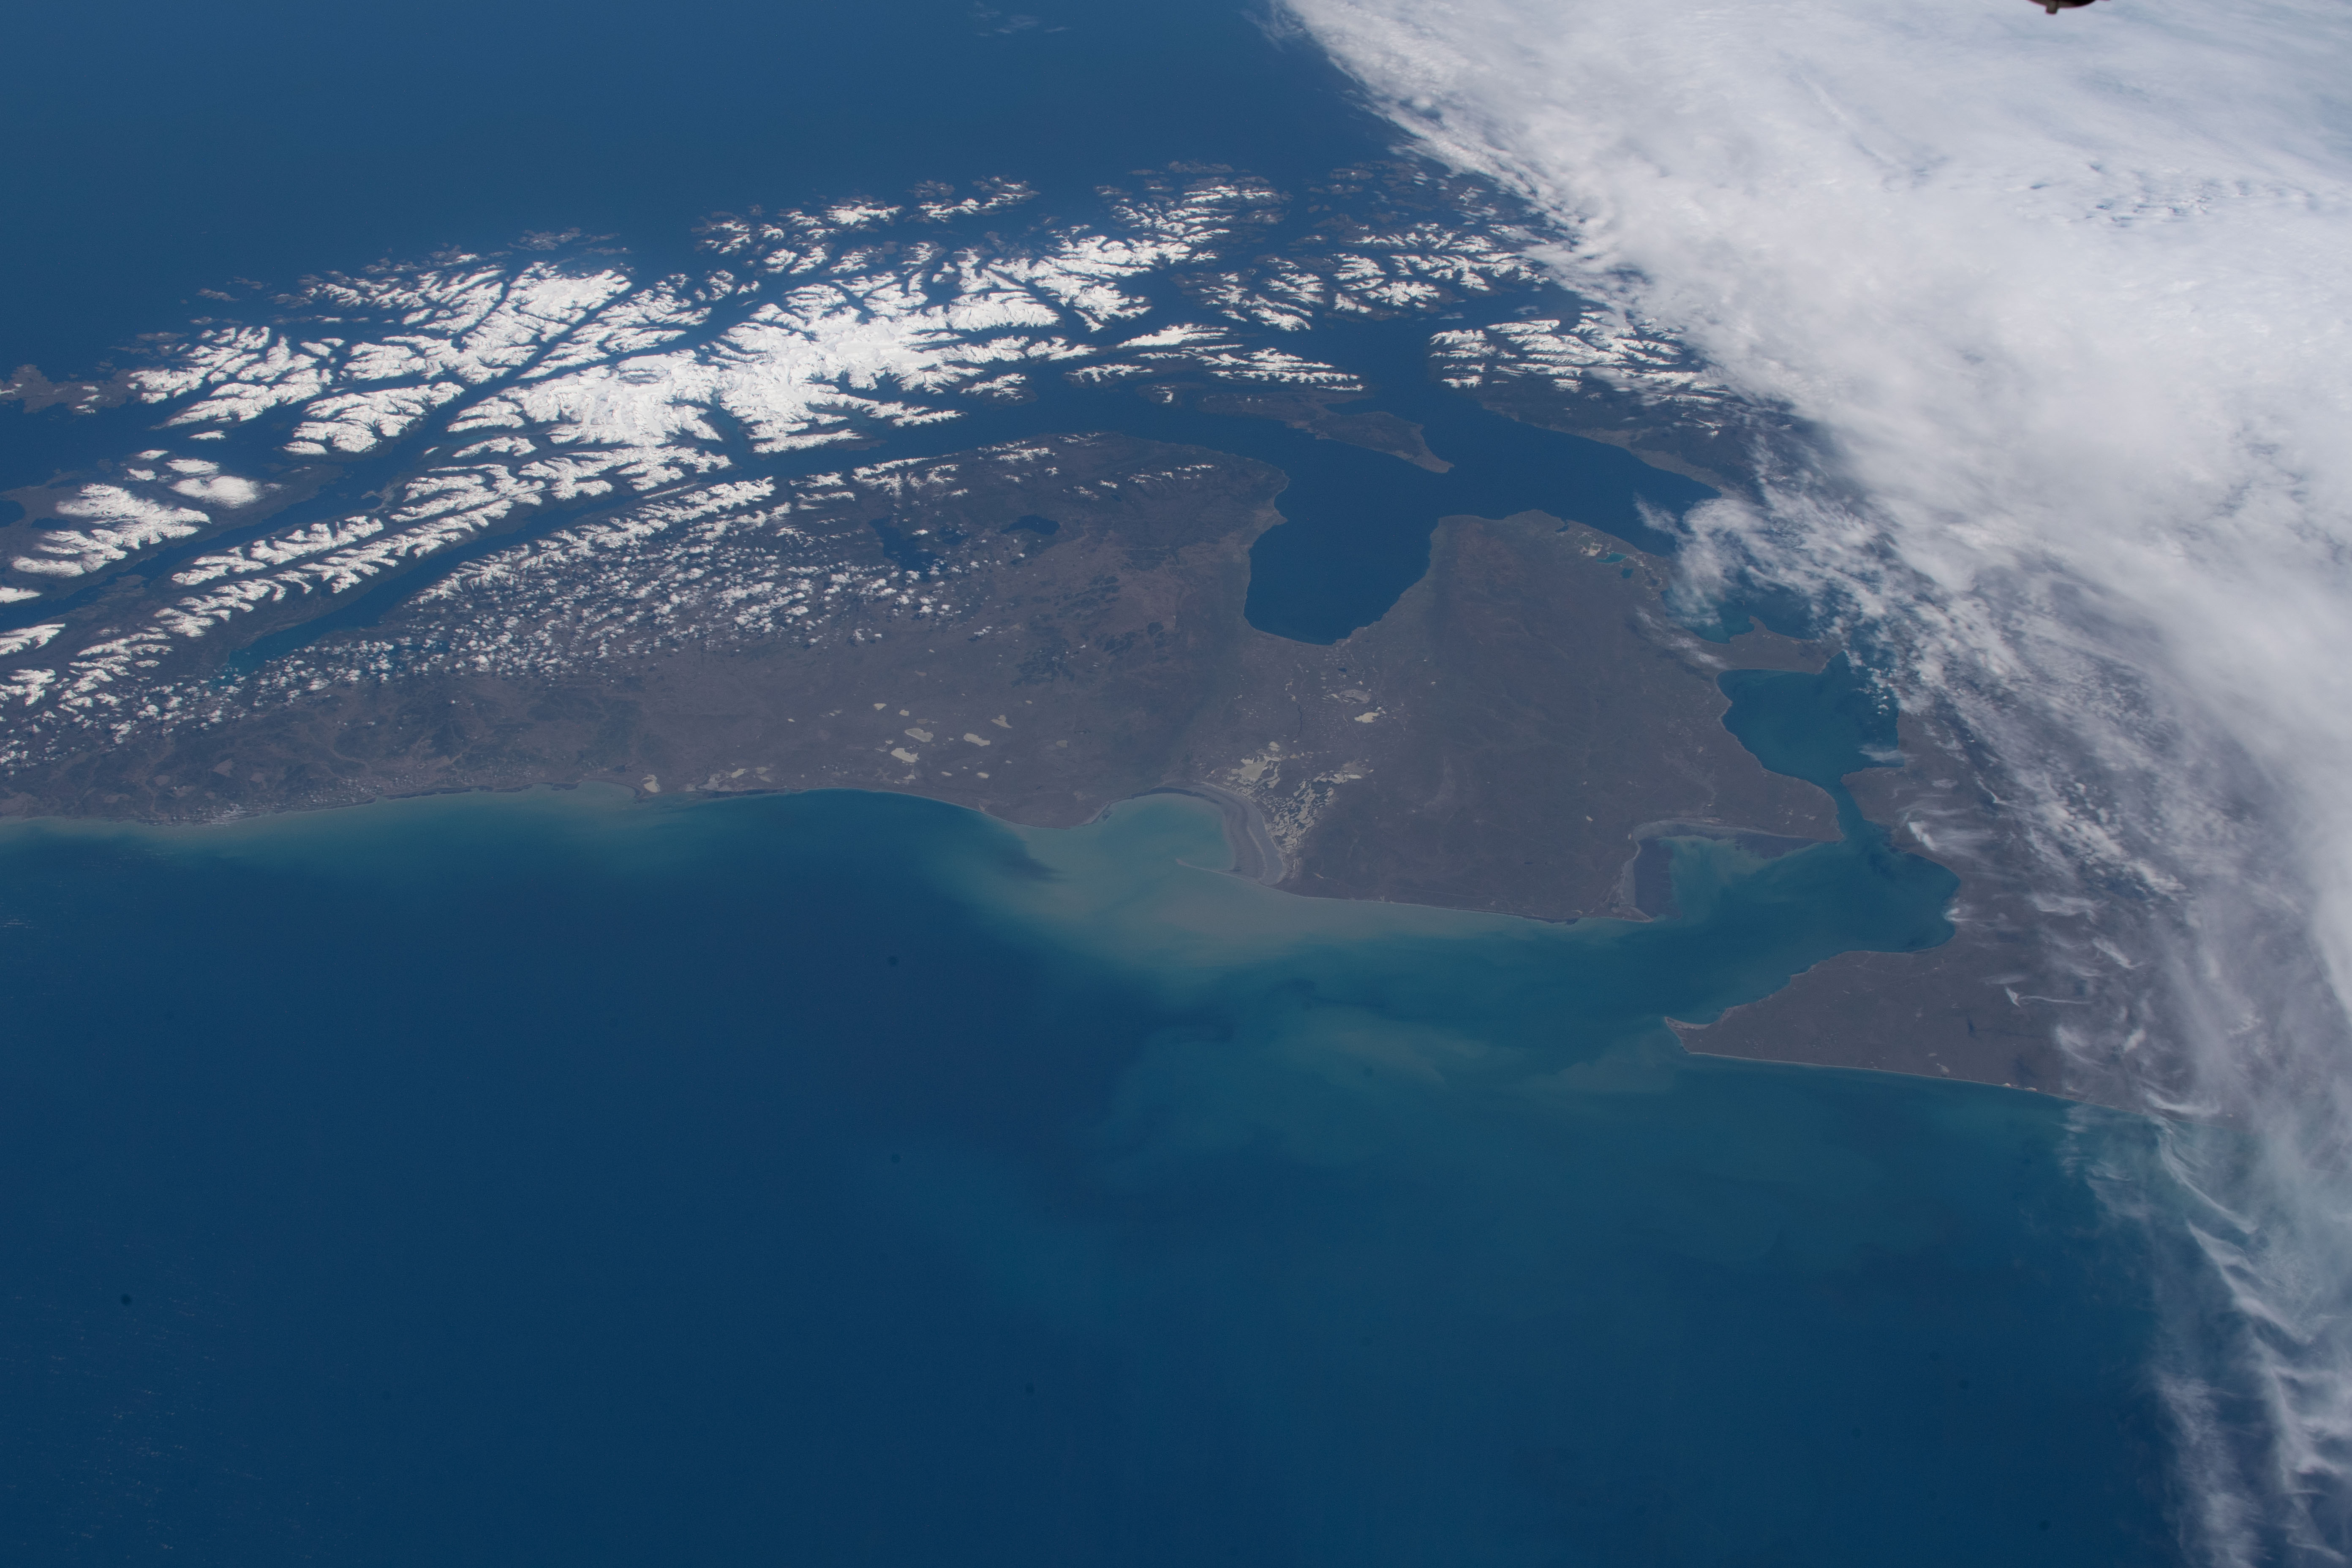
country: ARGENTINA
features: BAHIA LOMAS, CHILE
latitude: -53.5
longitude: -68.5
